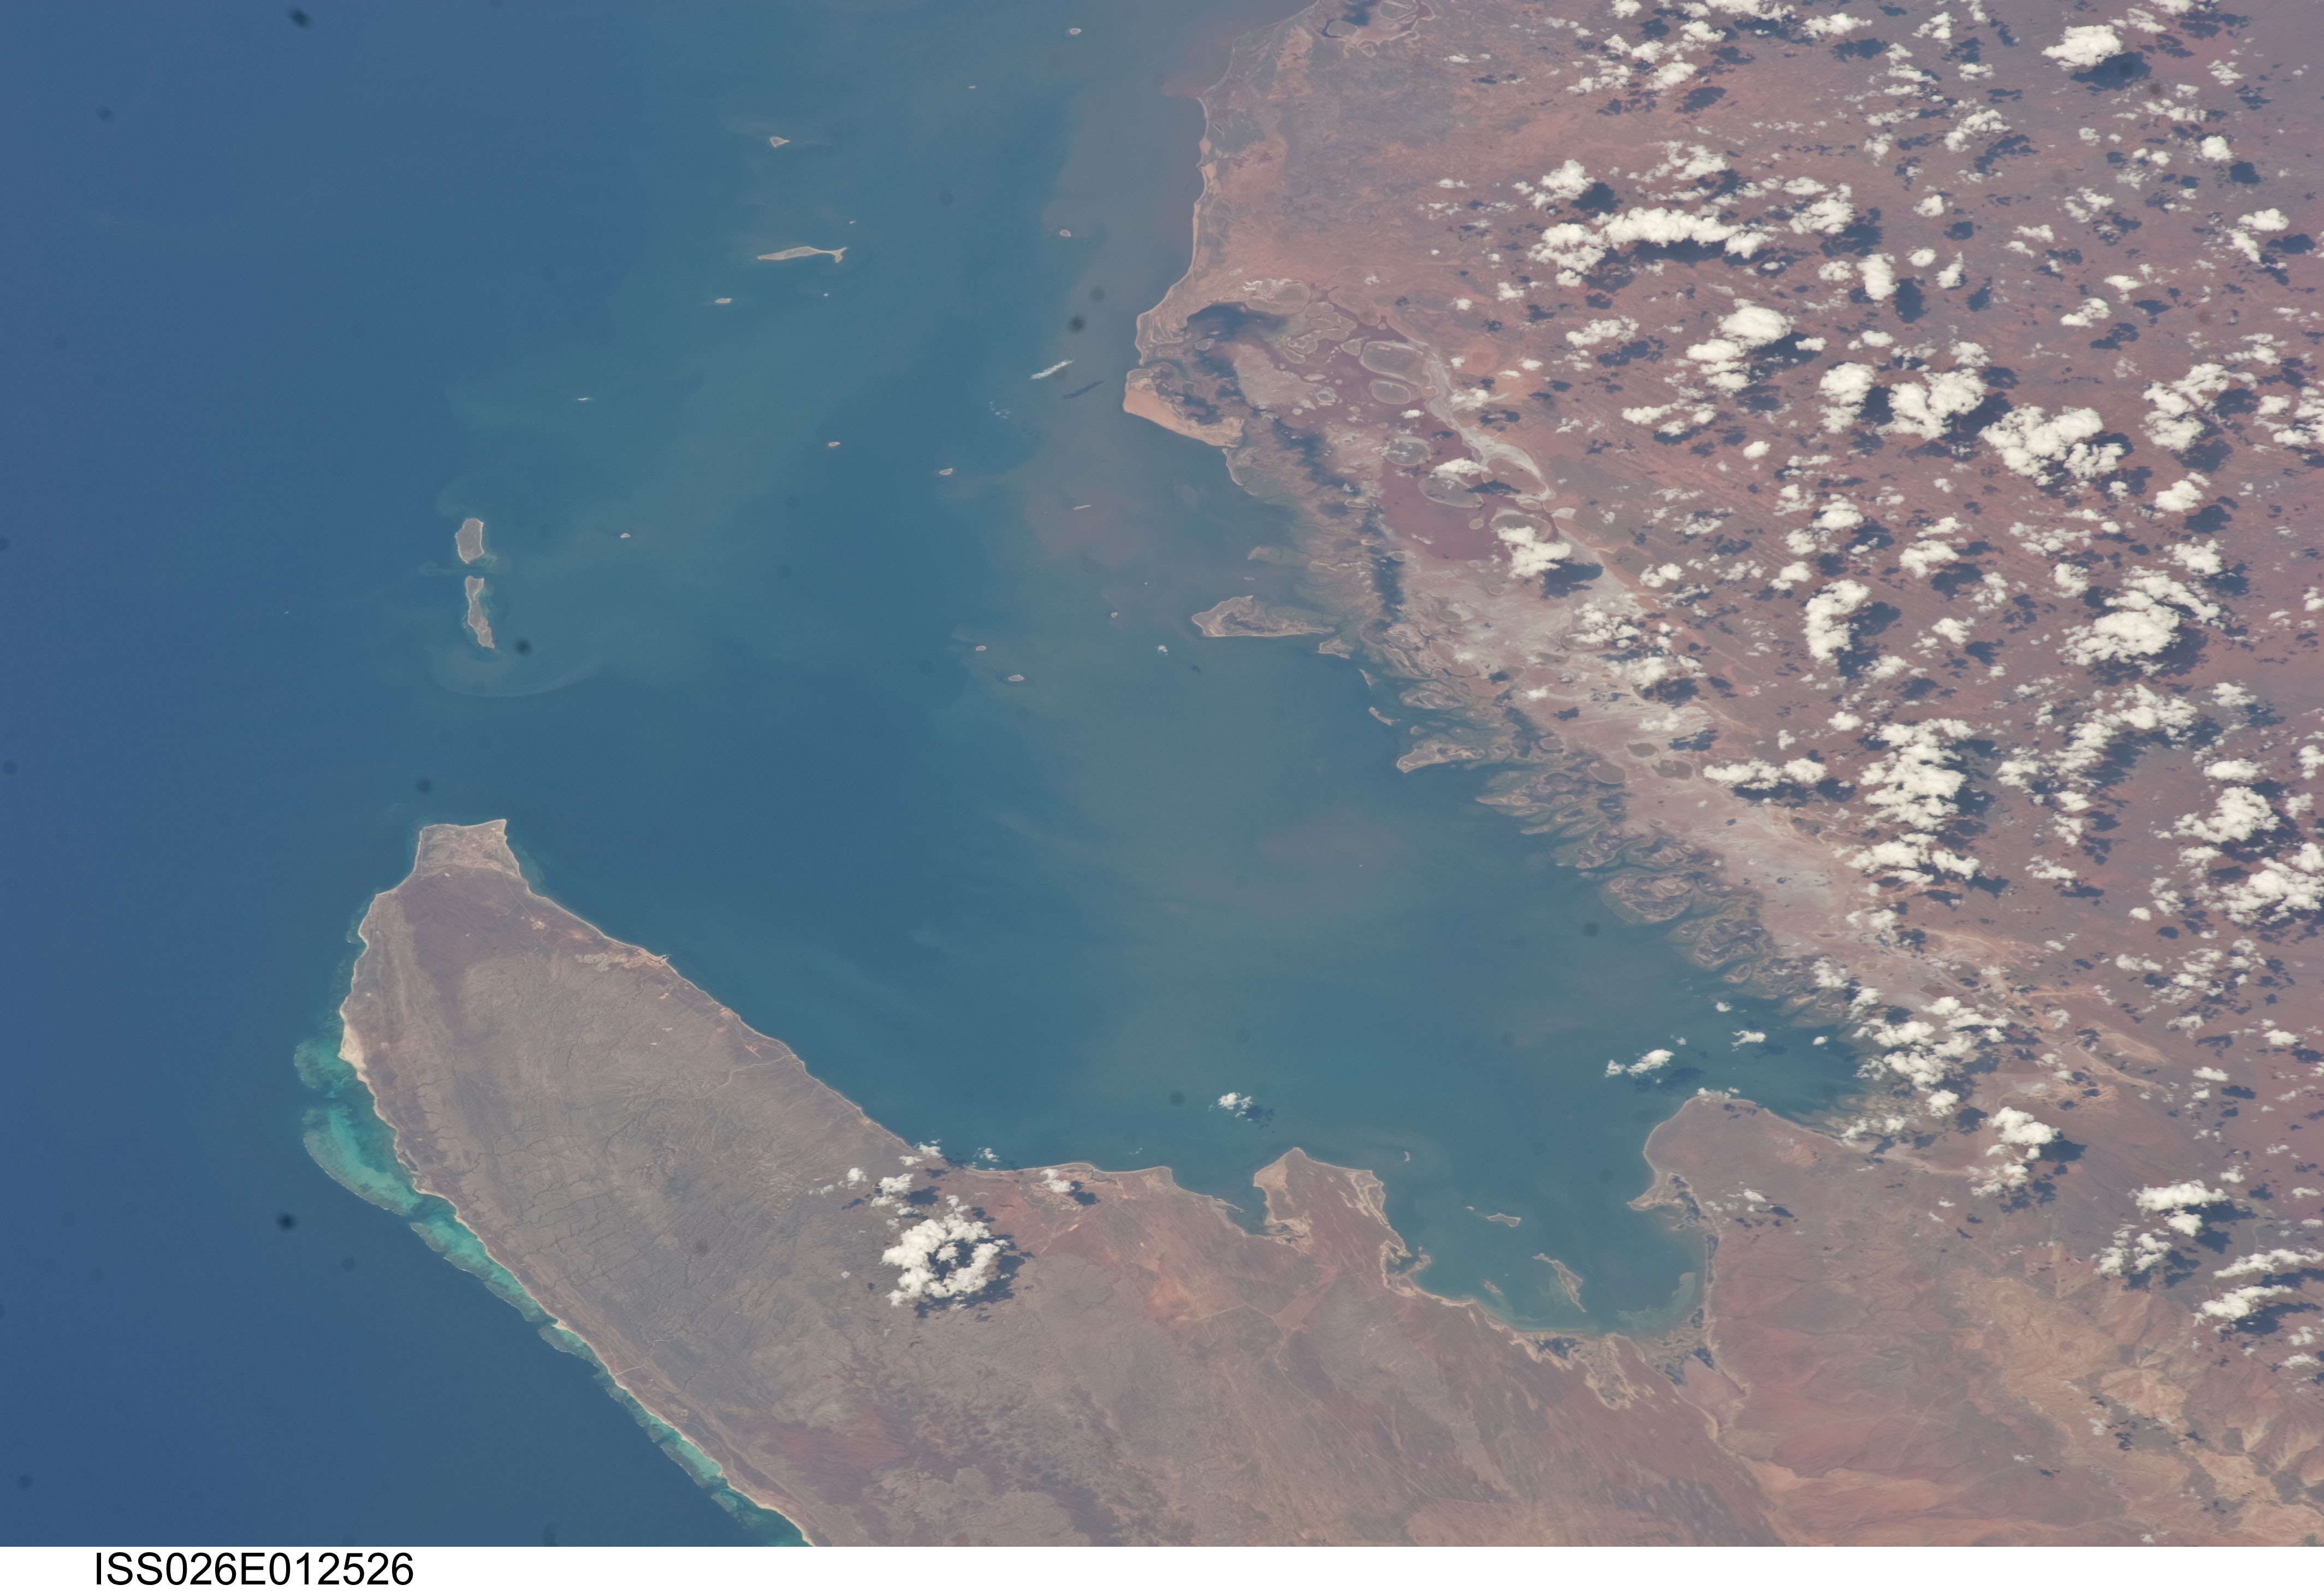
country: AUSTRALIA-WA
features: INDIAN O., EXMOUTH G., EXMOUTH PEN., MURION I., REEFS, SEDIMENT
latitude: -21.9
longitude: 114.4
